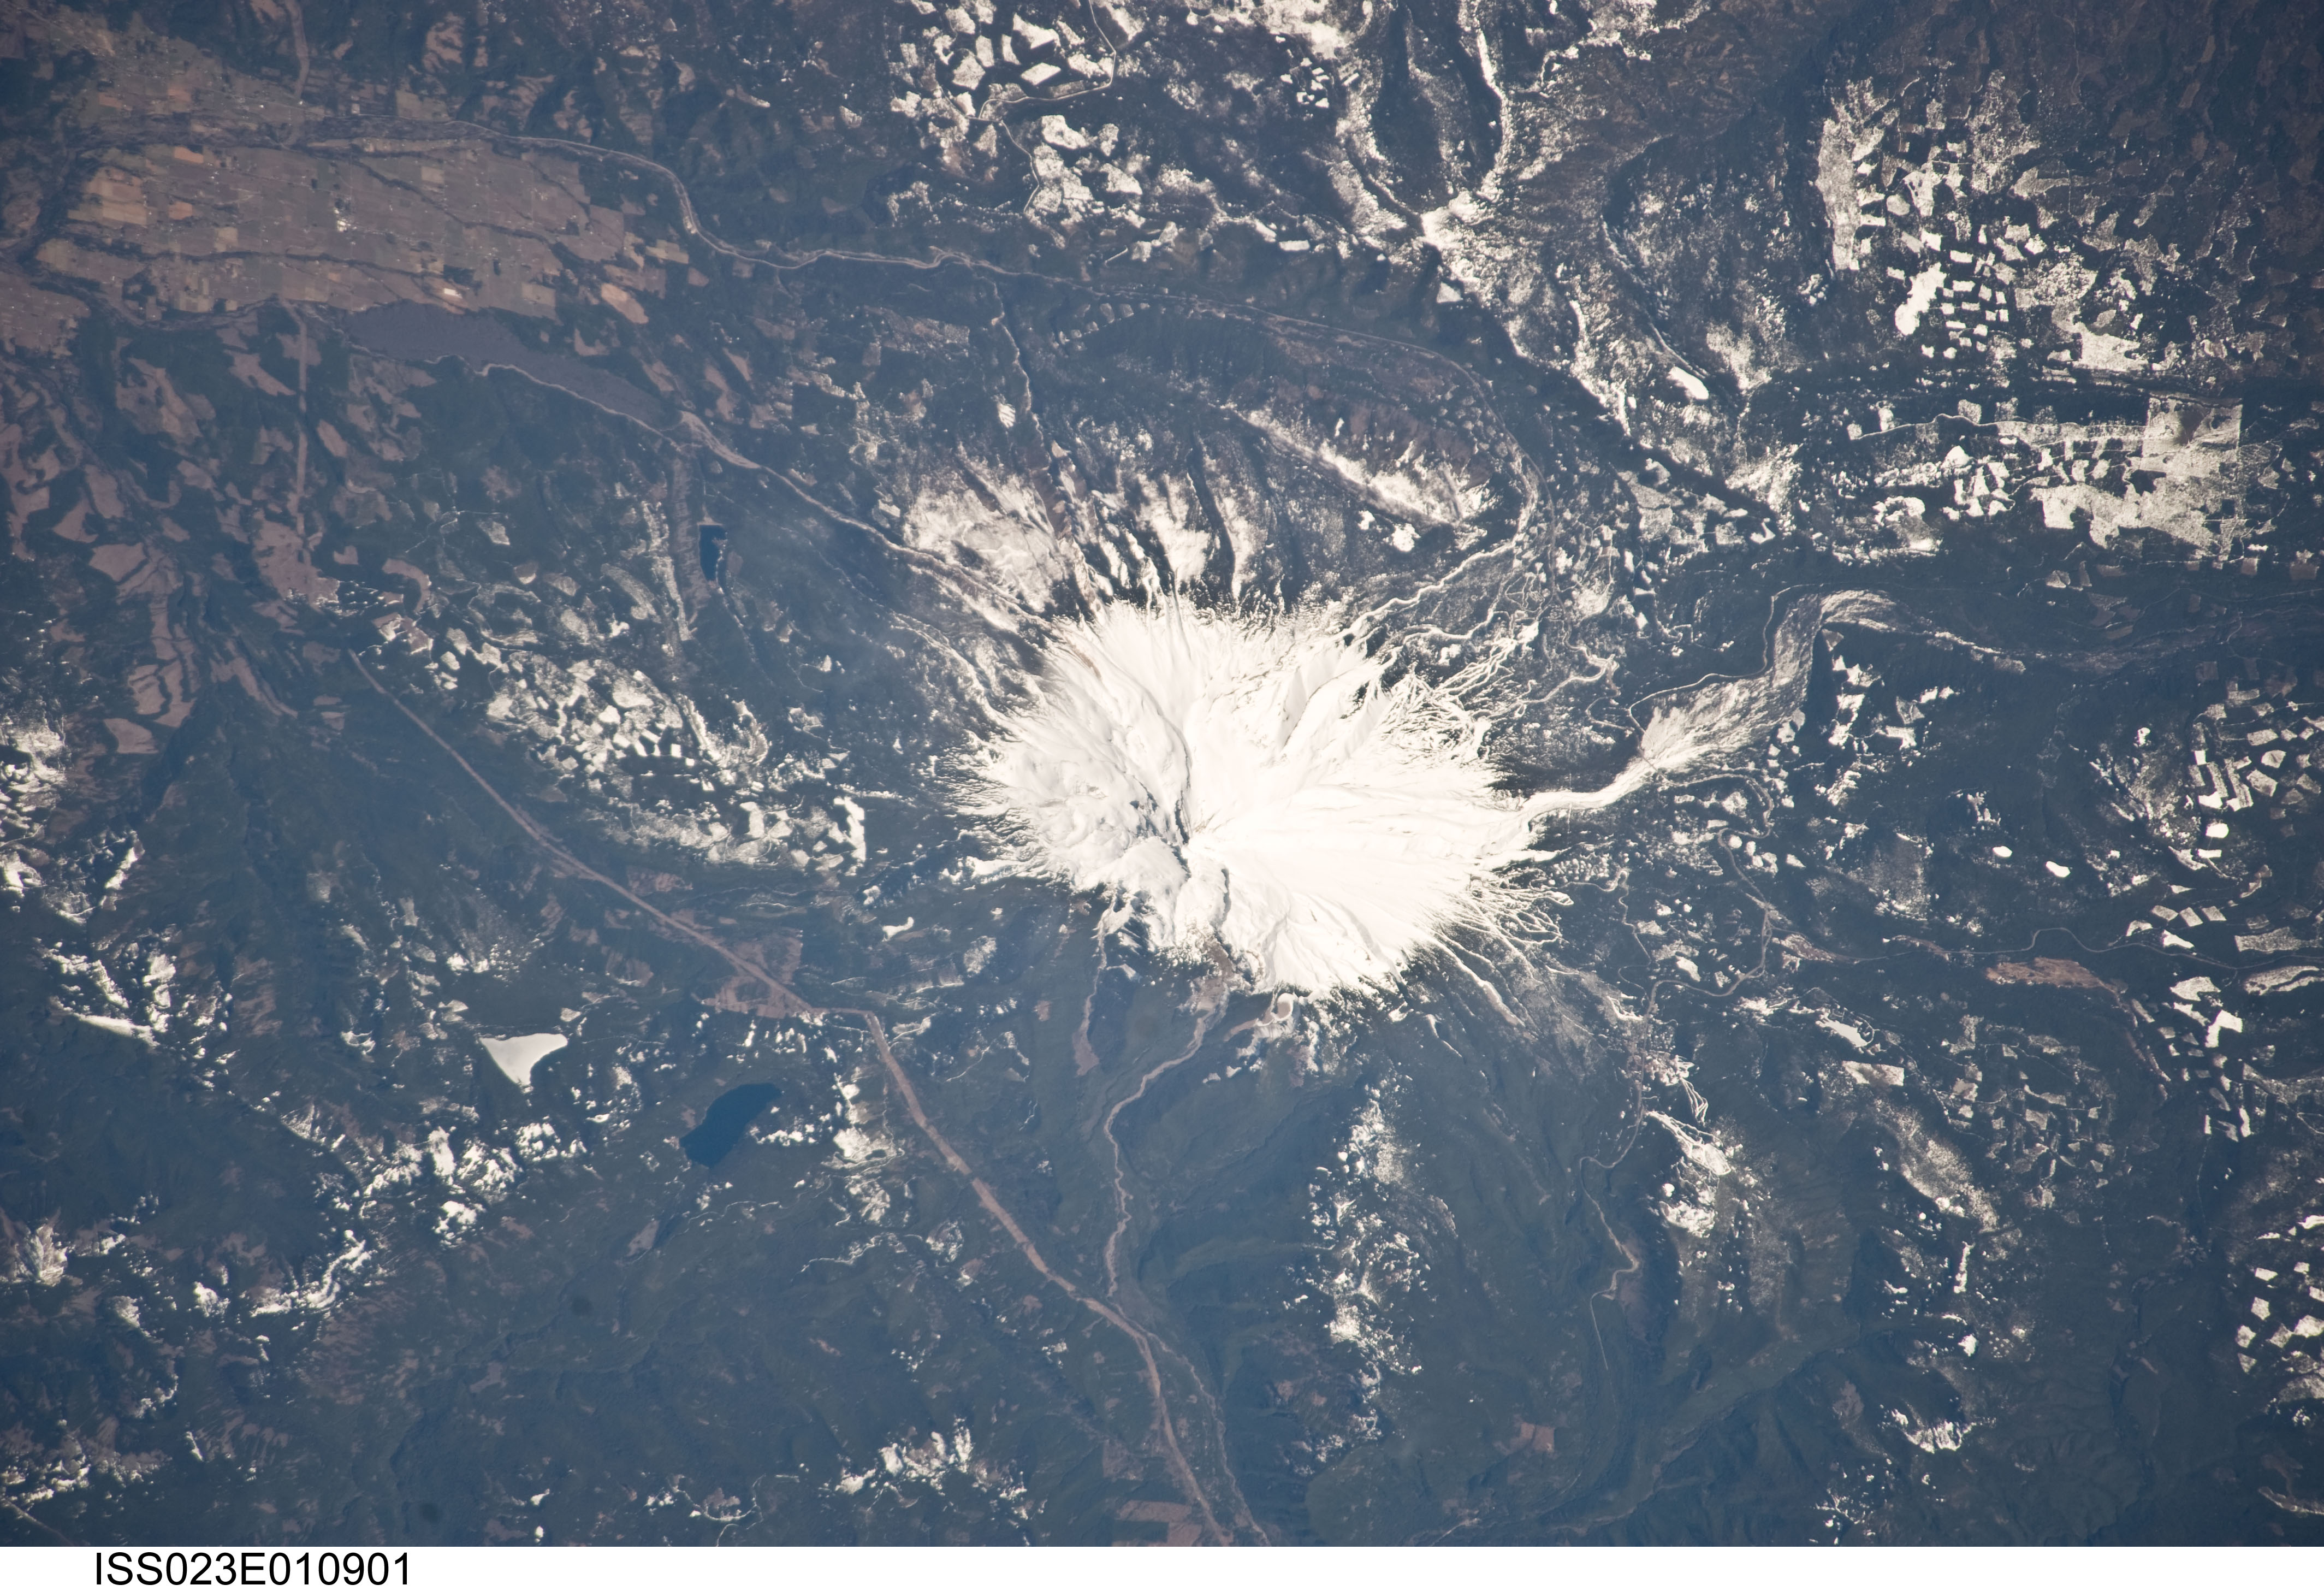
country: USA-OREGON
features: MT. HOOD, UPPER HOOD R. VALLEY, SNOW, FOR.
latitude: 45.4
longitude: -121.7
